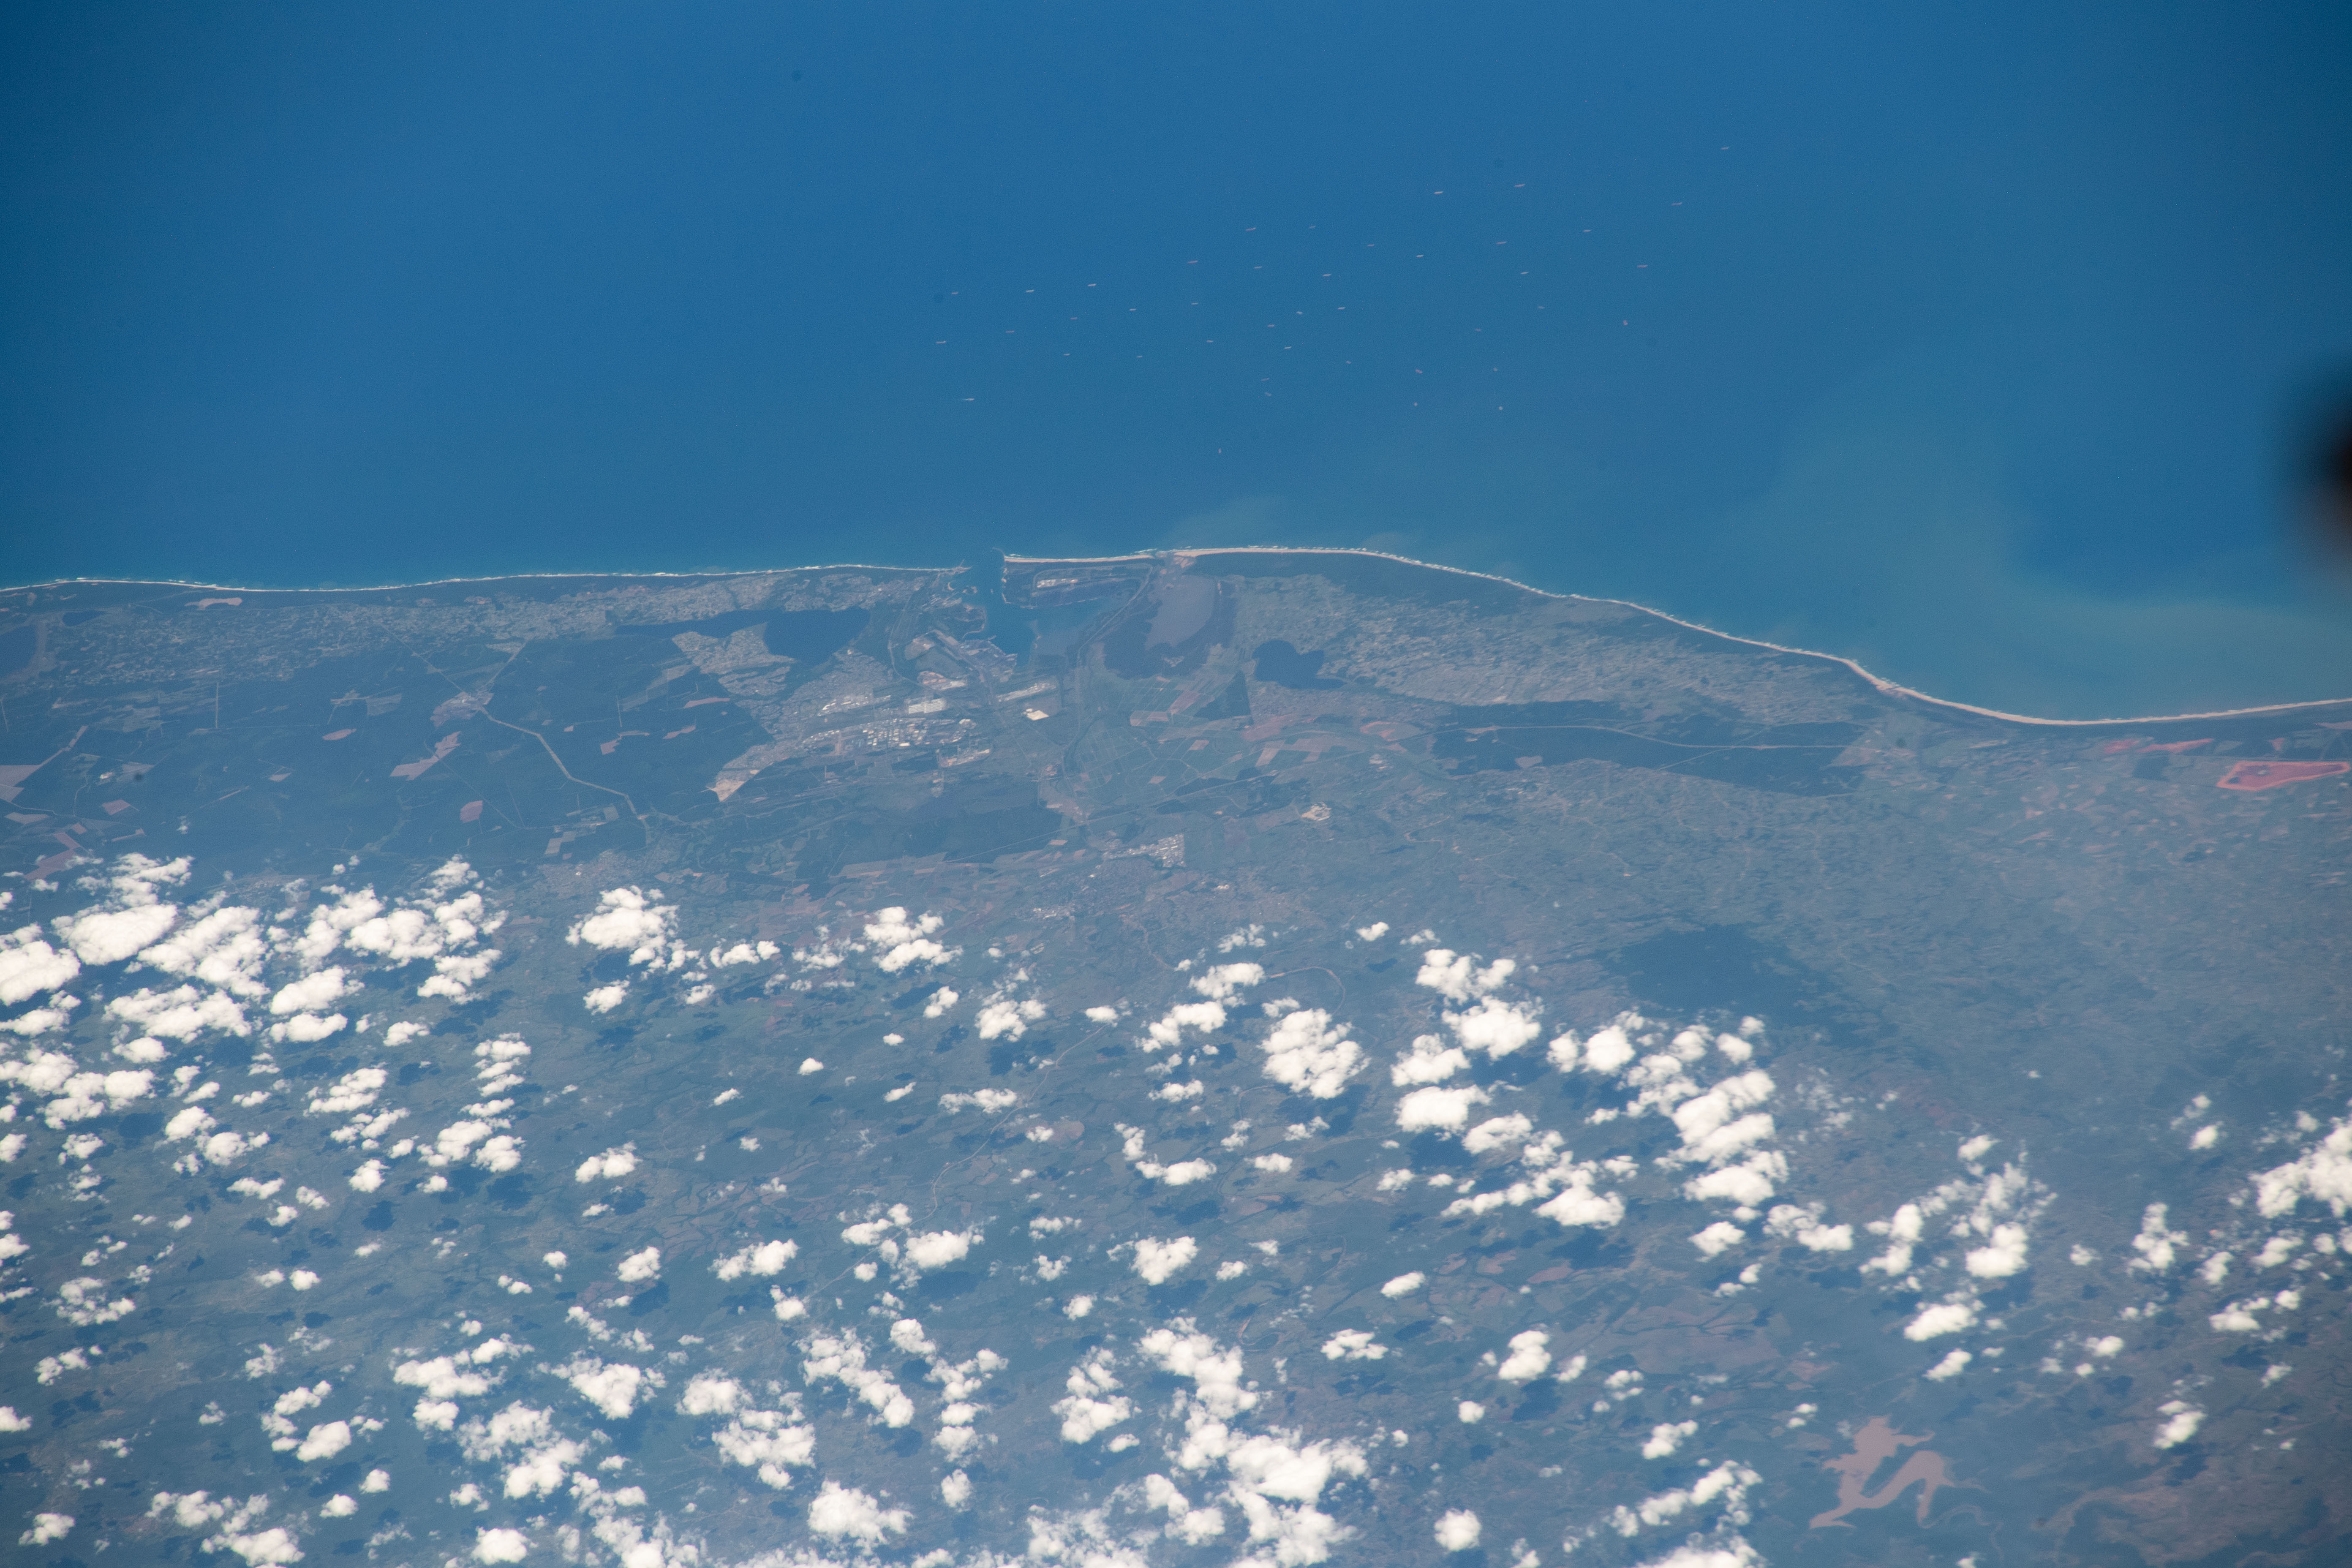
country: REPUBLIC SOUTH AFRICA
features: RICHARDS BAY
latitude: -28.8
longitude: 31.9
